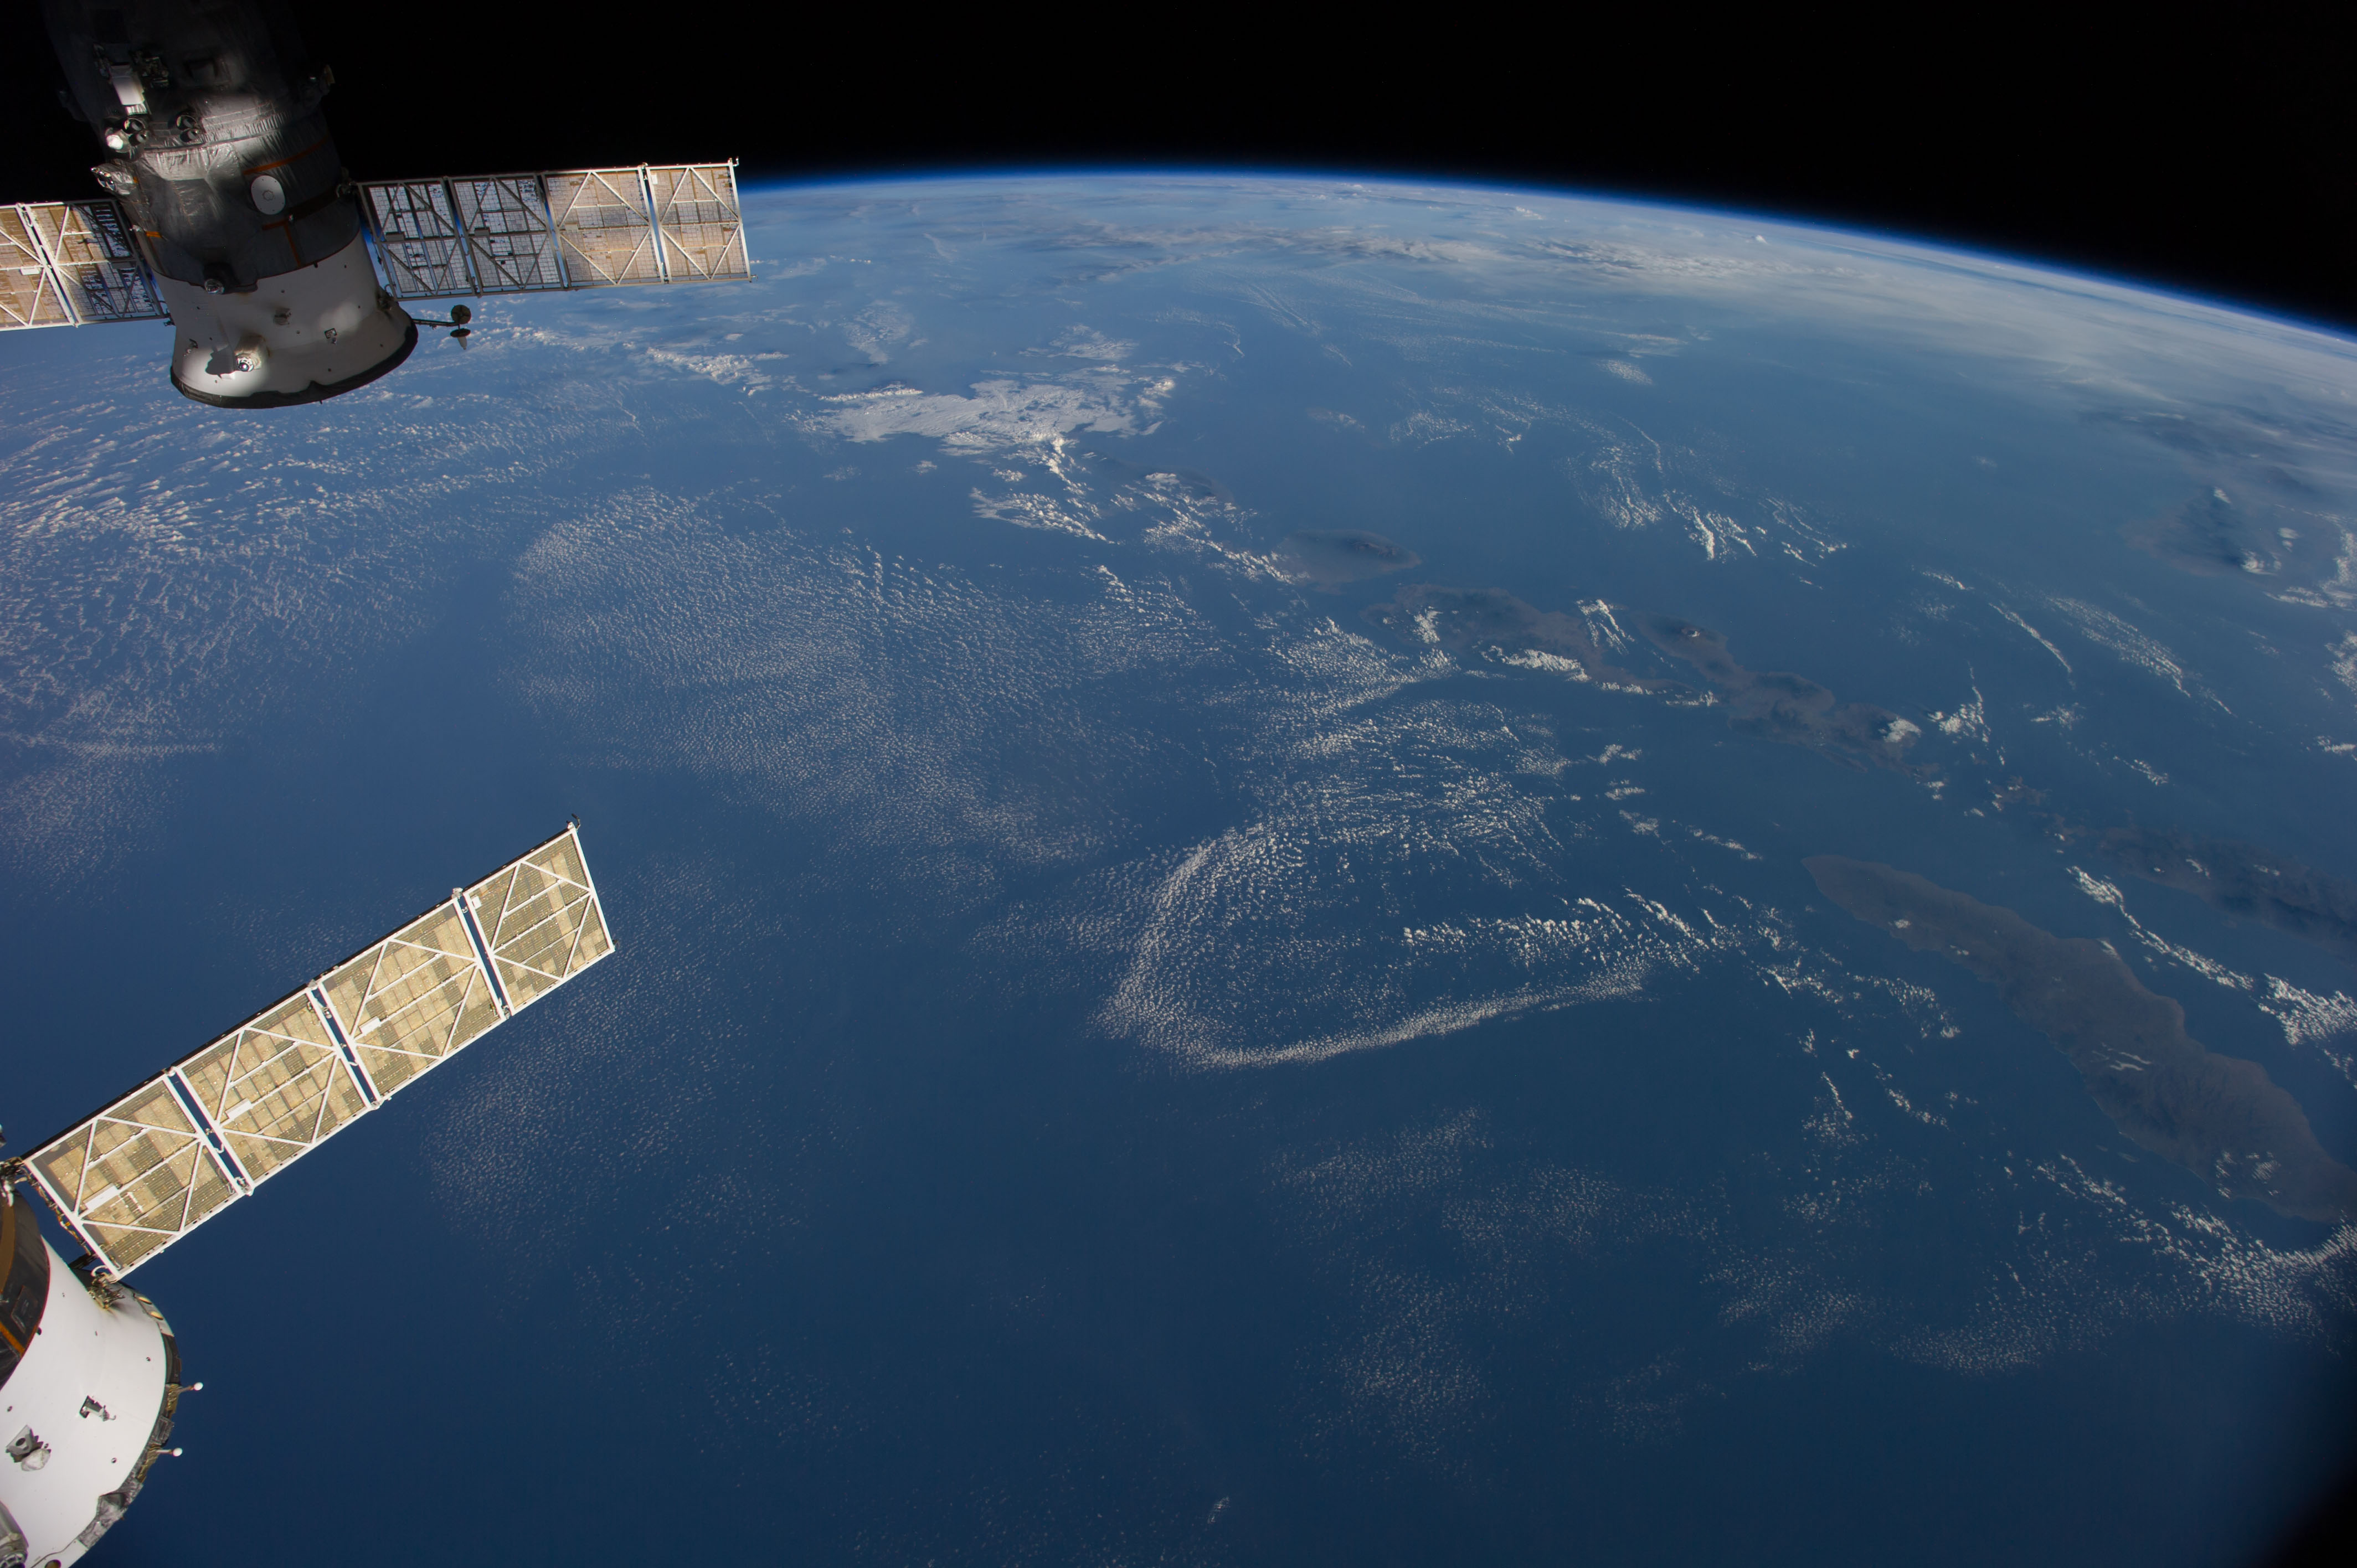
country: INDONESIA
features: BALI, W. NUSA TENGGARA, BALI S., JAVA S., MT. RINJANI, MT. TAMBORA, ATMOSPHERIC LIMB
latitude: -10.5
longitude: 116.0
